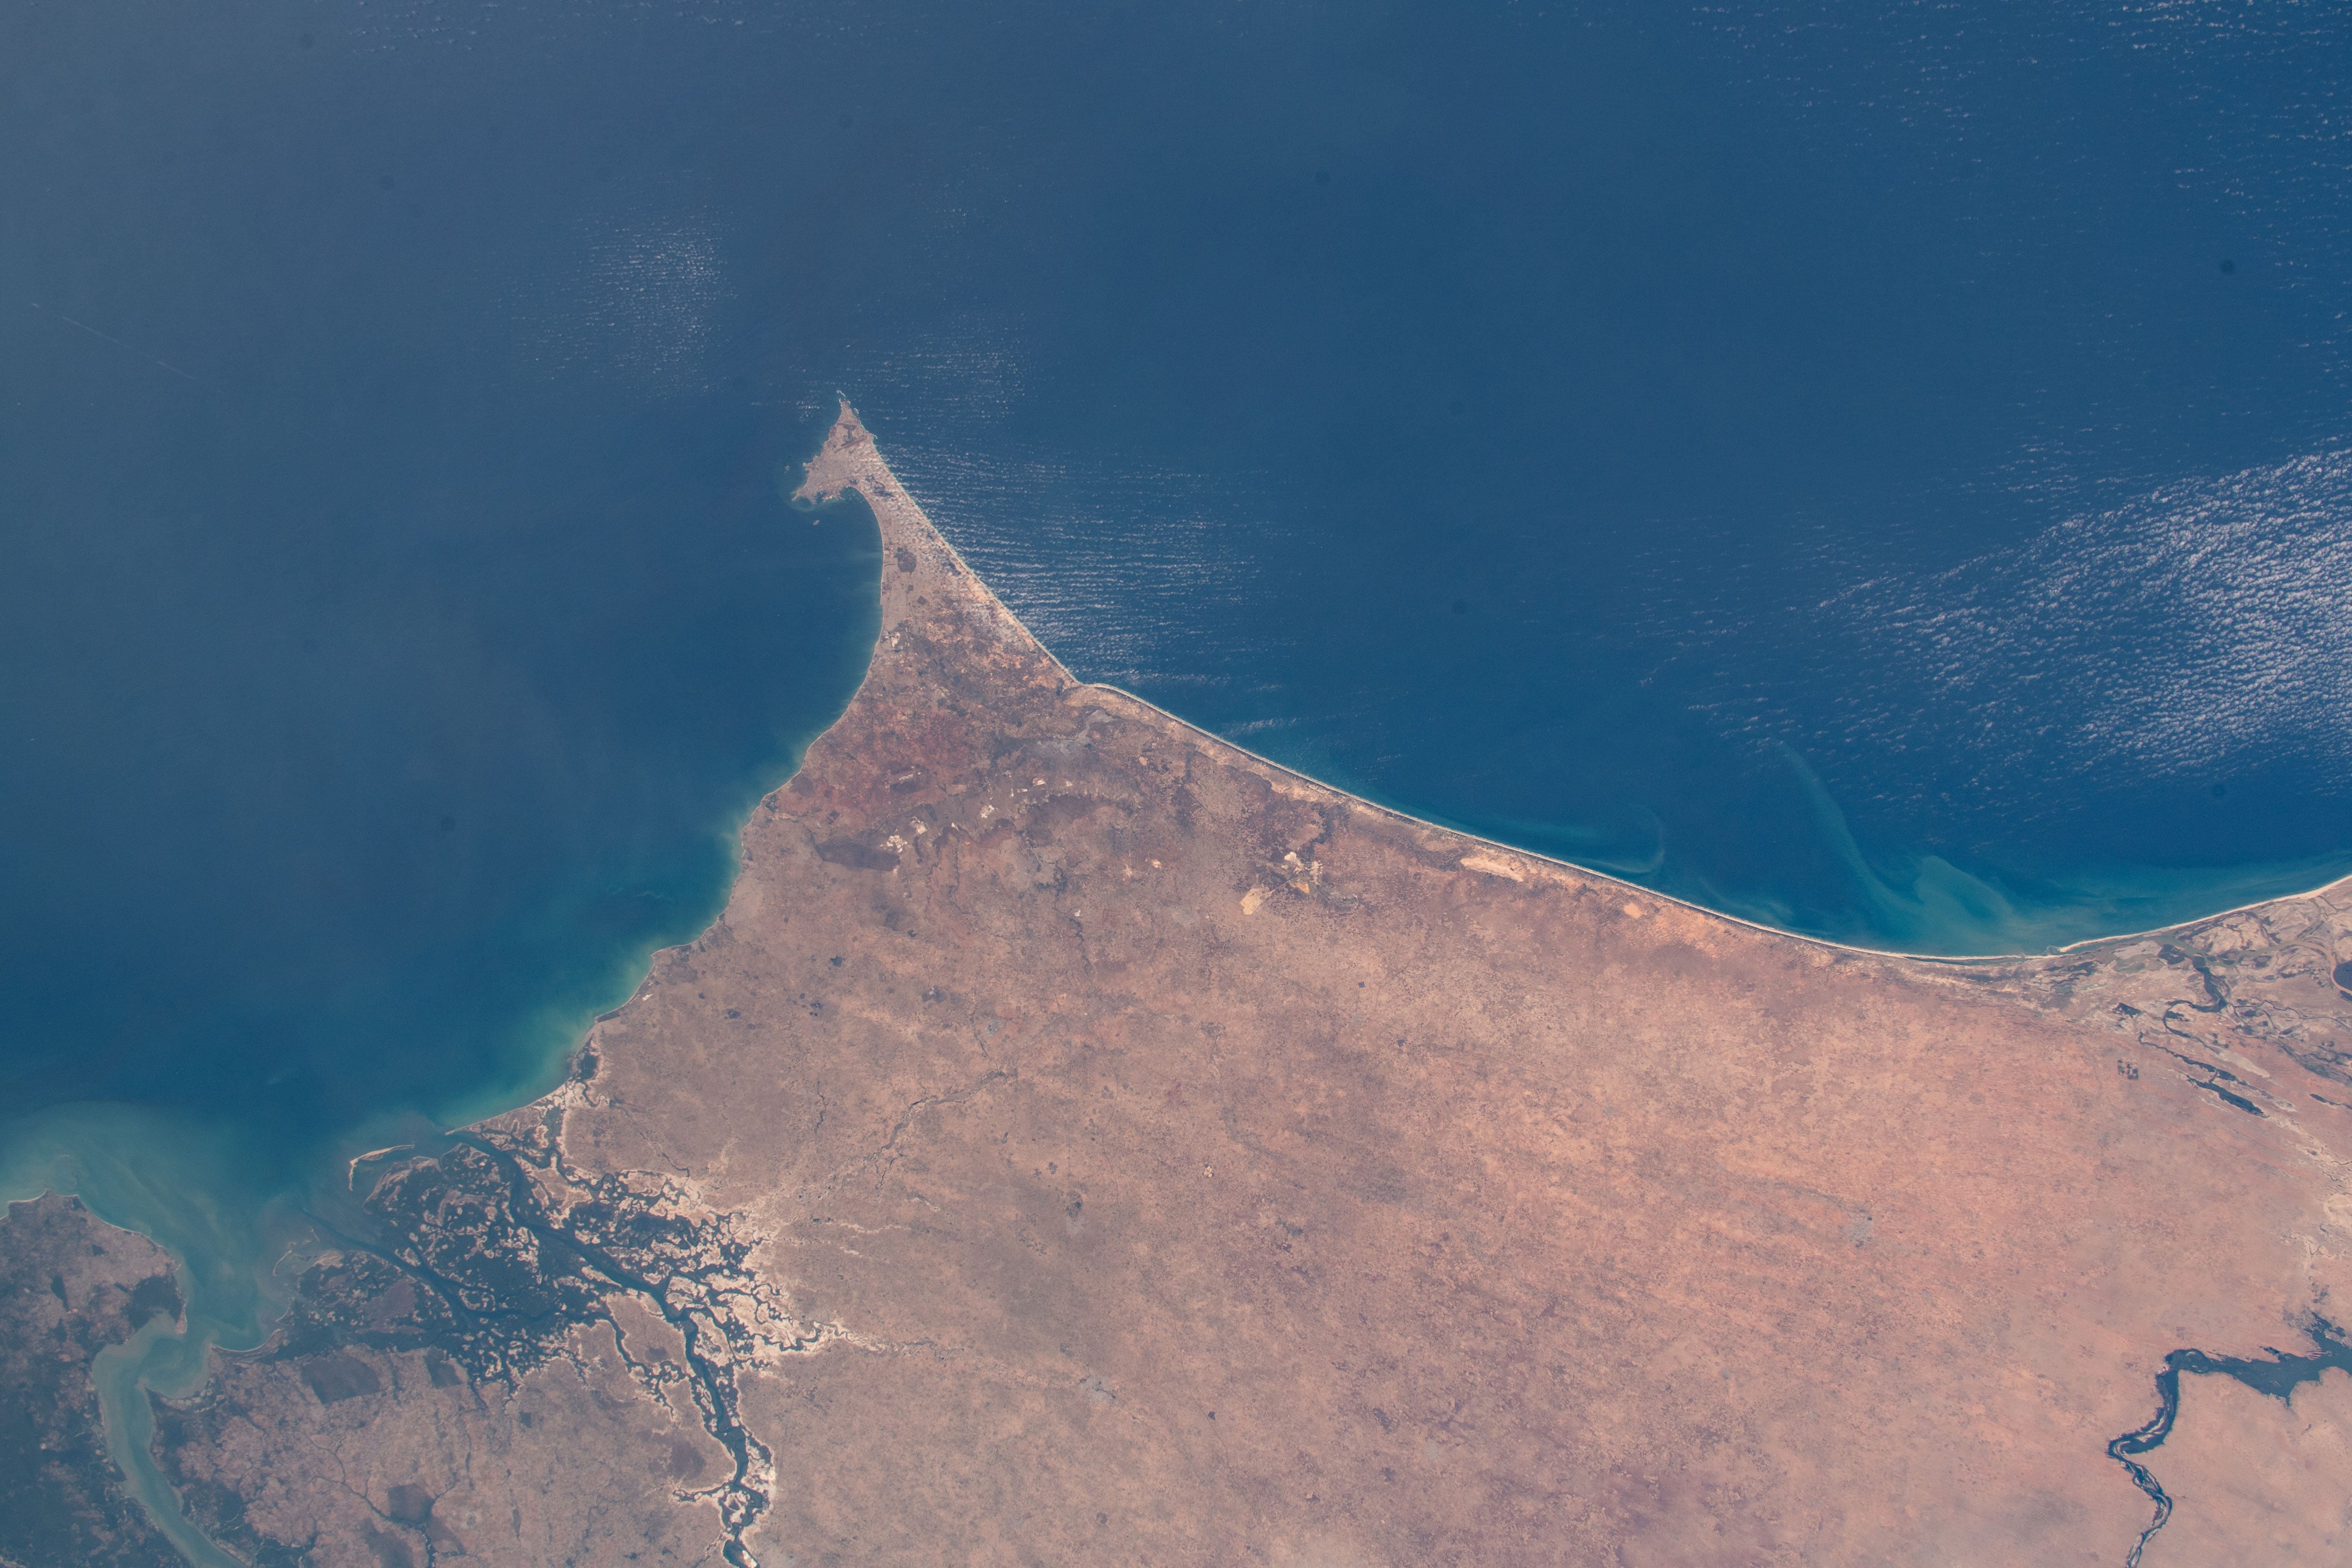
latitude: 15.0
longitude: -17.0
